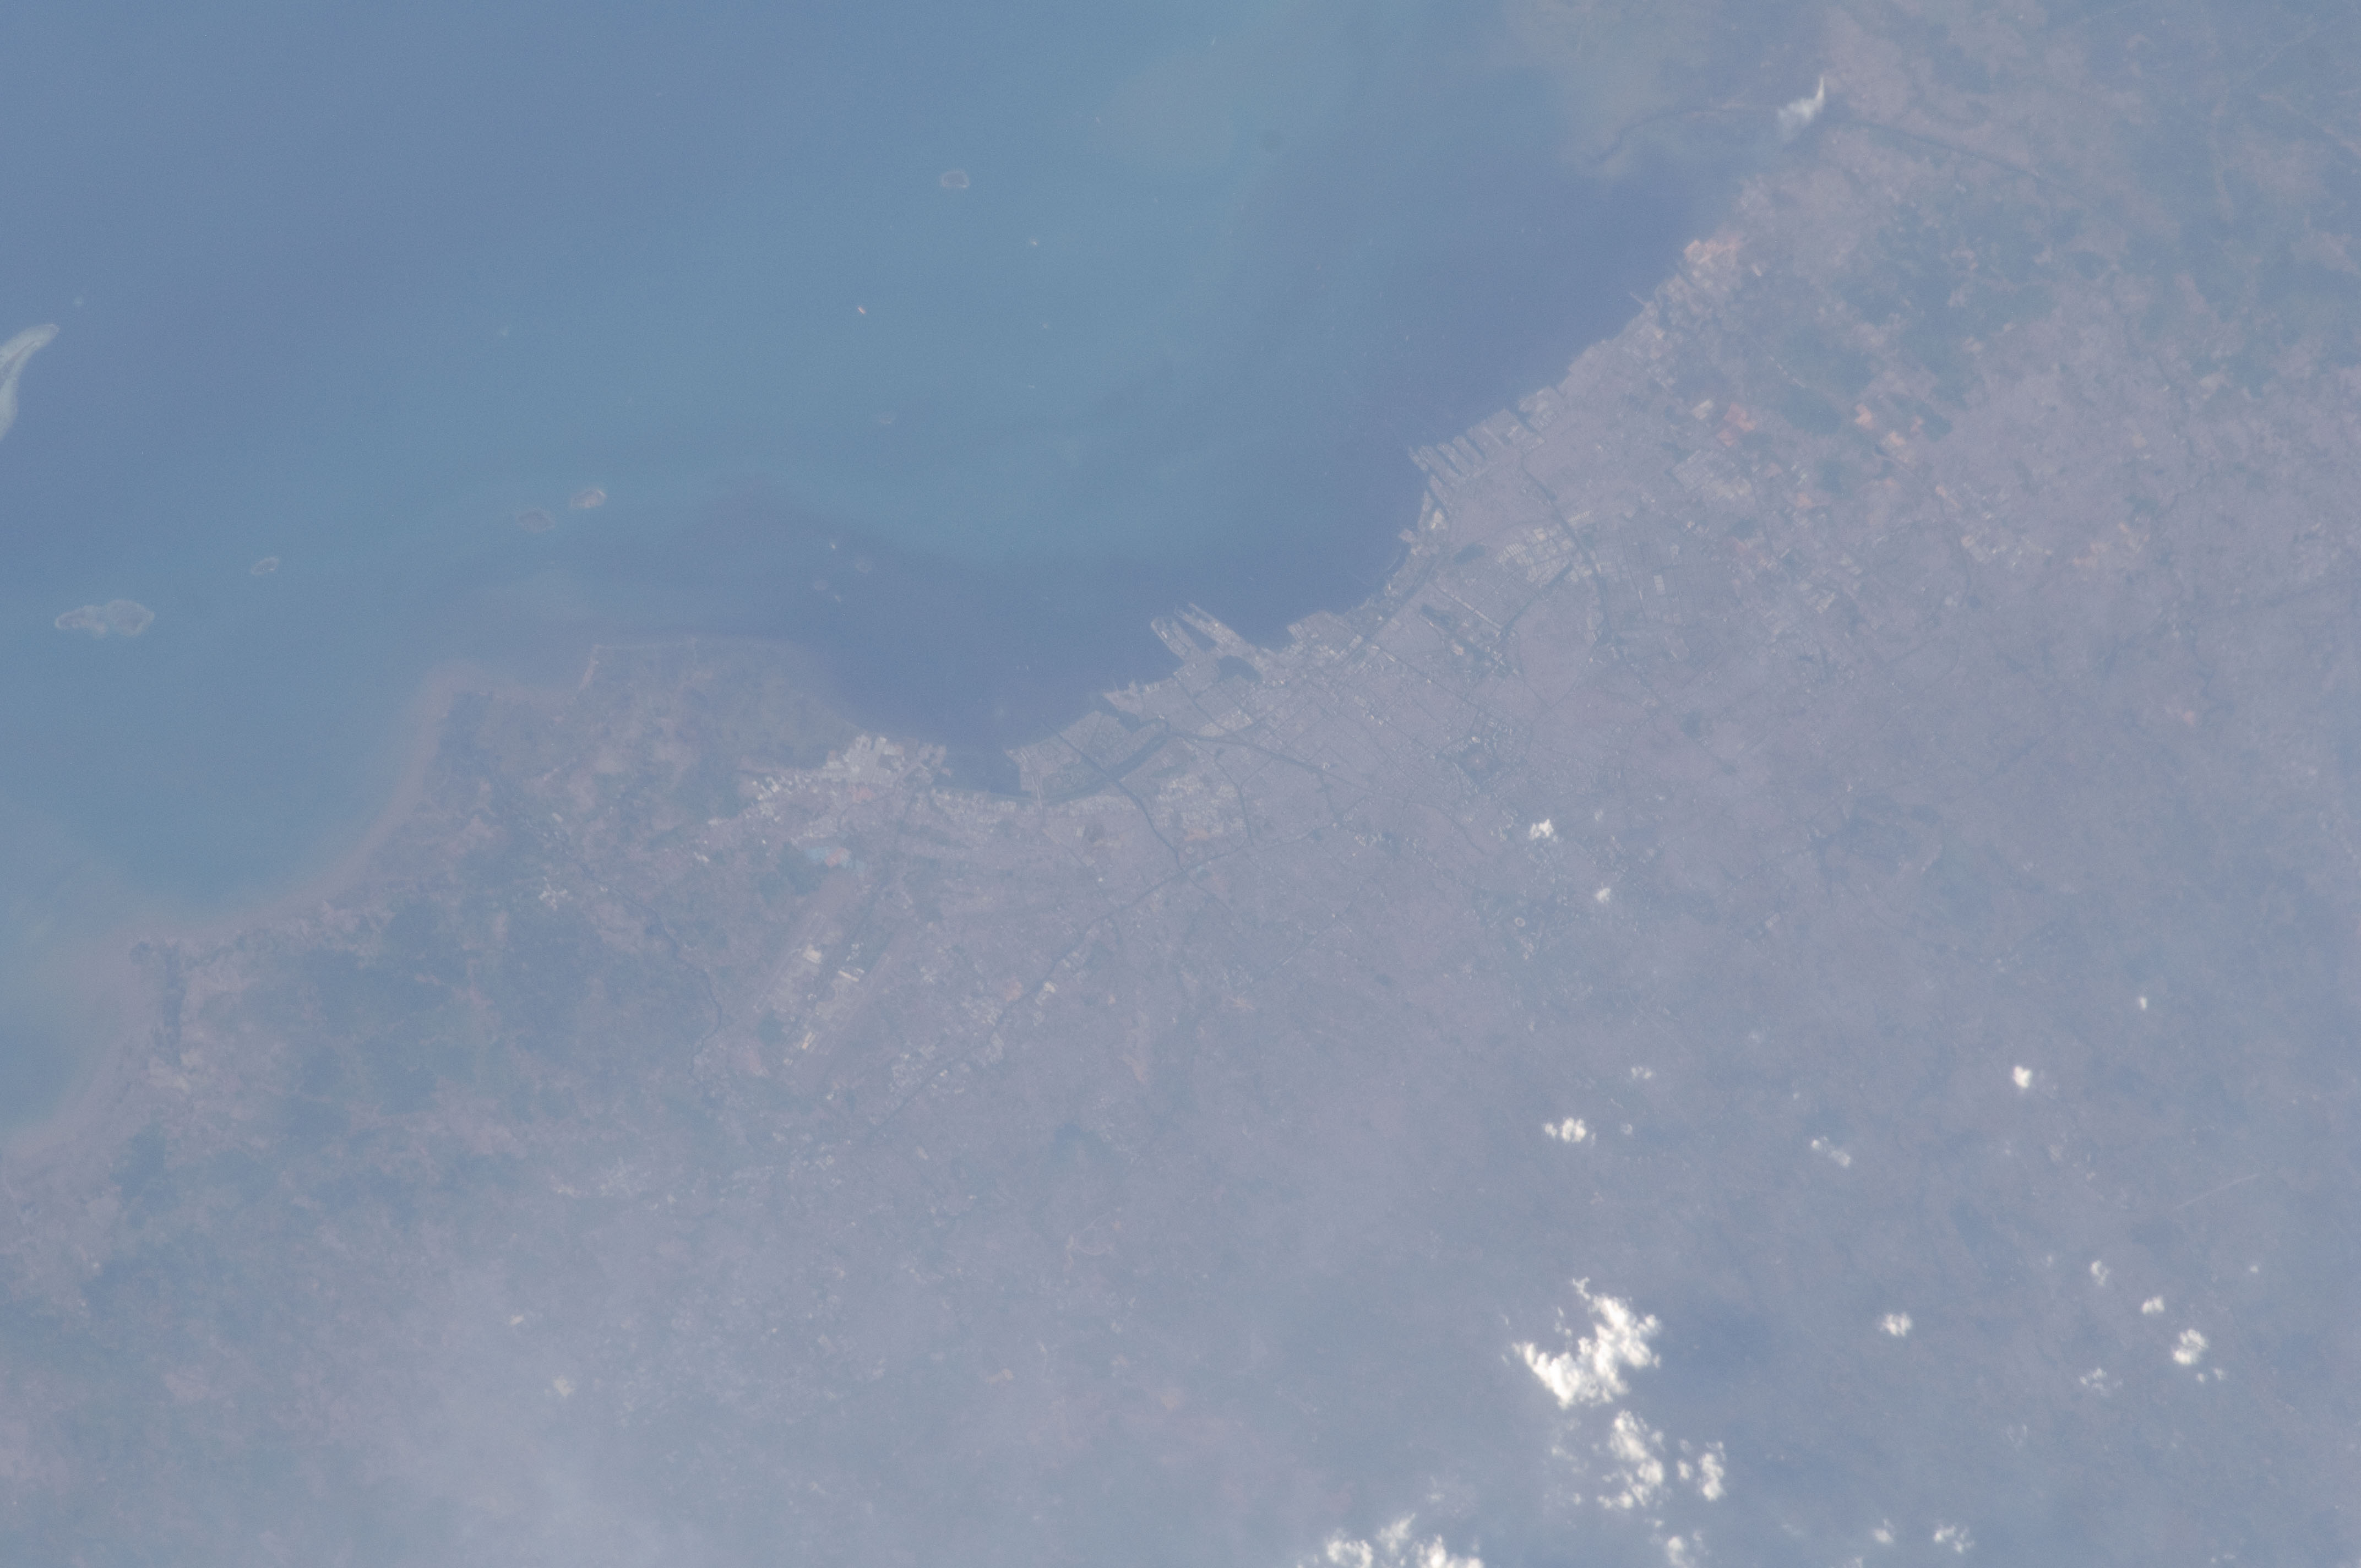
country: INDONESIA
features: JAVA S., SEDIMENT, JAKARTA, SHIP PORTS
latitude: -6.1
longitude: 106.8
